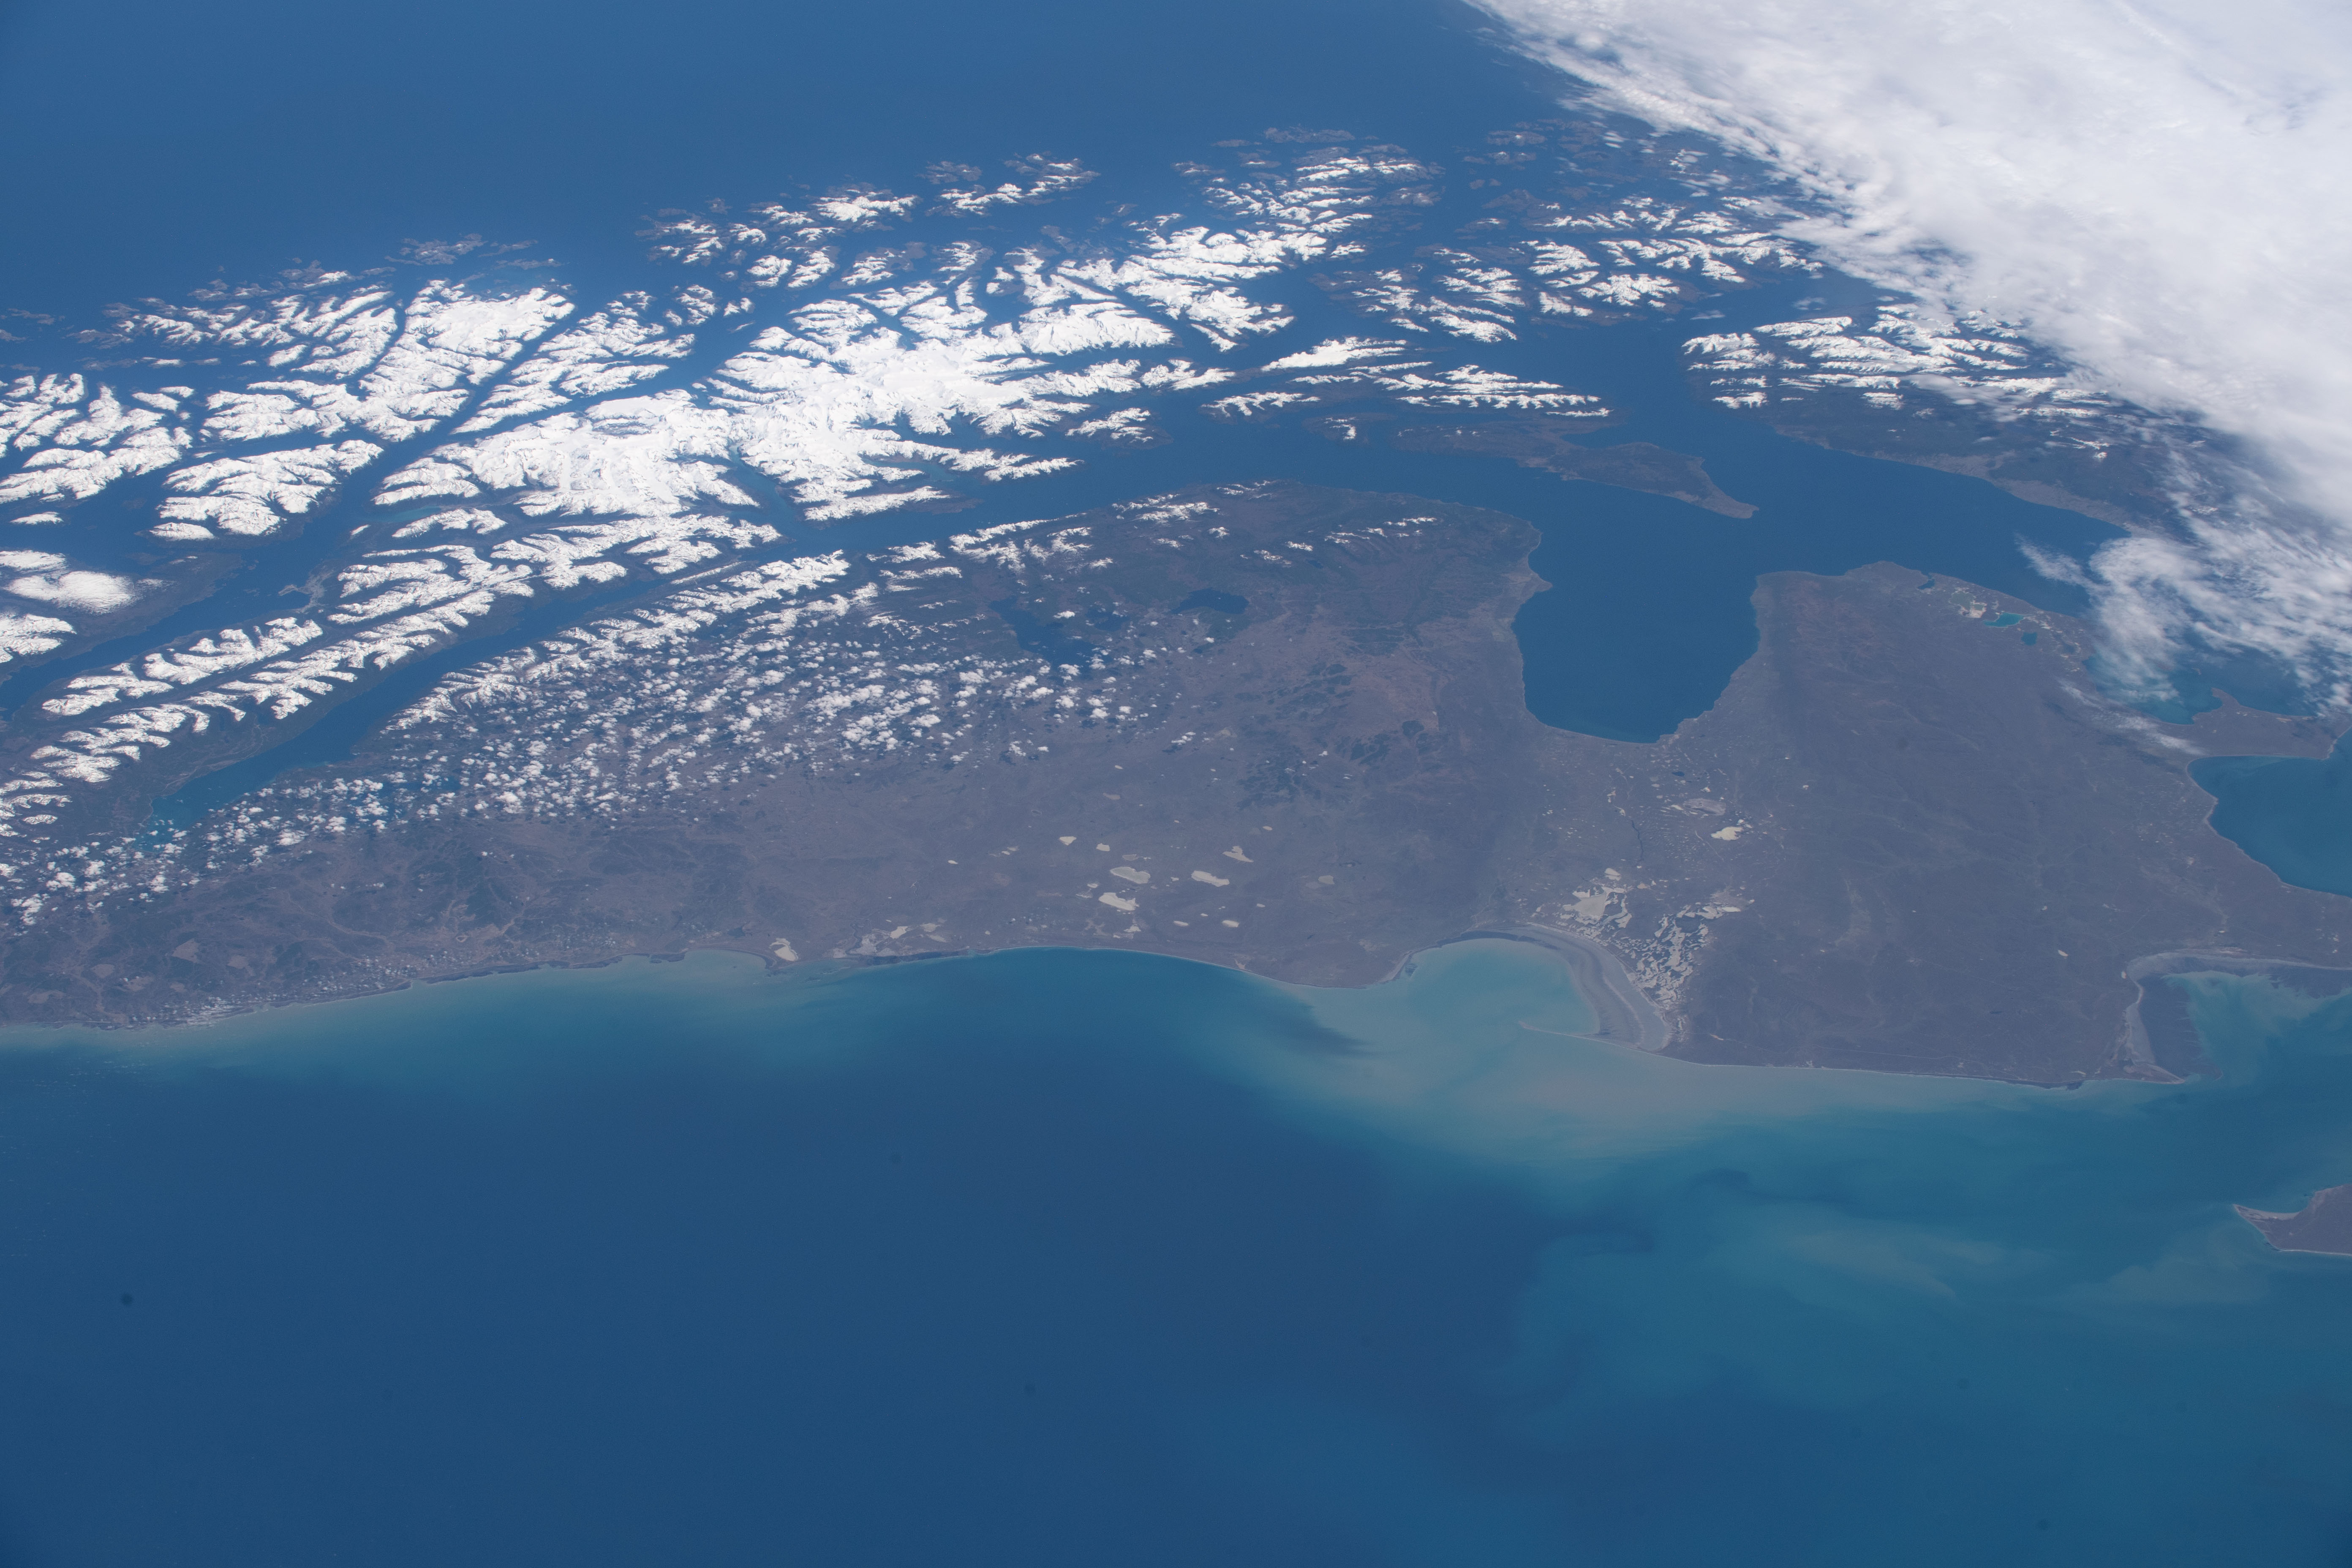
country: CHILE
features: TIERRA DEL FUEGO, MONTE DARWIN, CAMI LAKE, BEAGLE CHANNEL, INUTIL BAY, BAHIA SAN SEBASTIAN, ESTRECHO DE MAGALLANES
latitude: -53.7
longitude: -68.8
